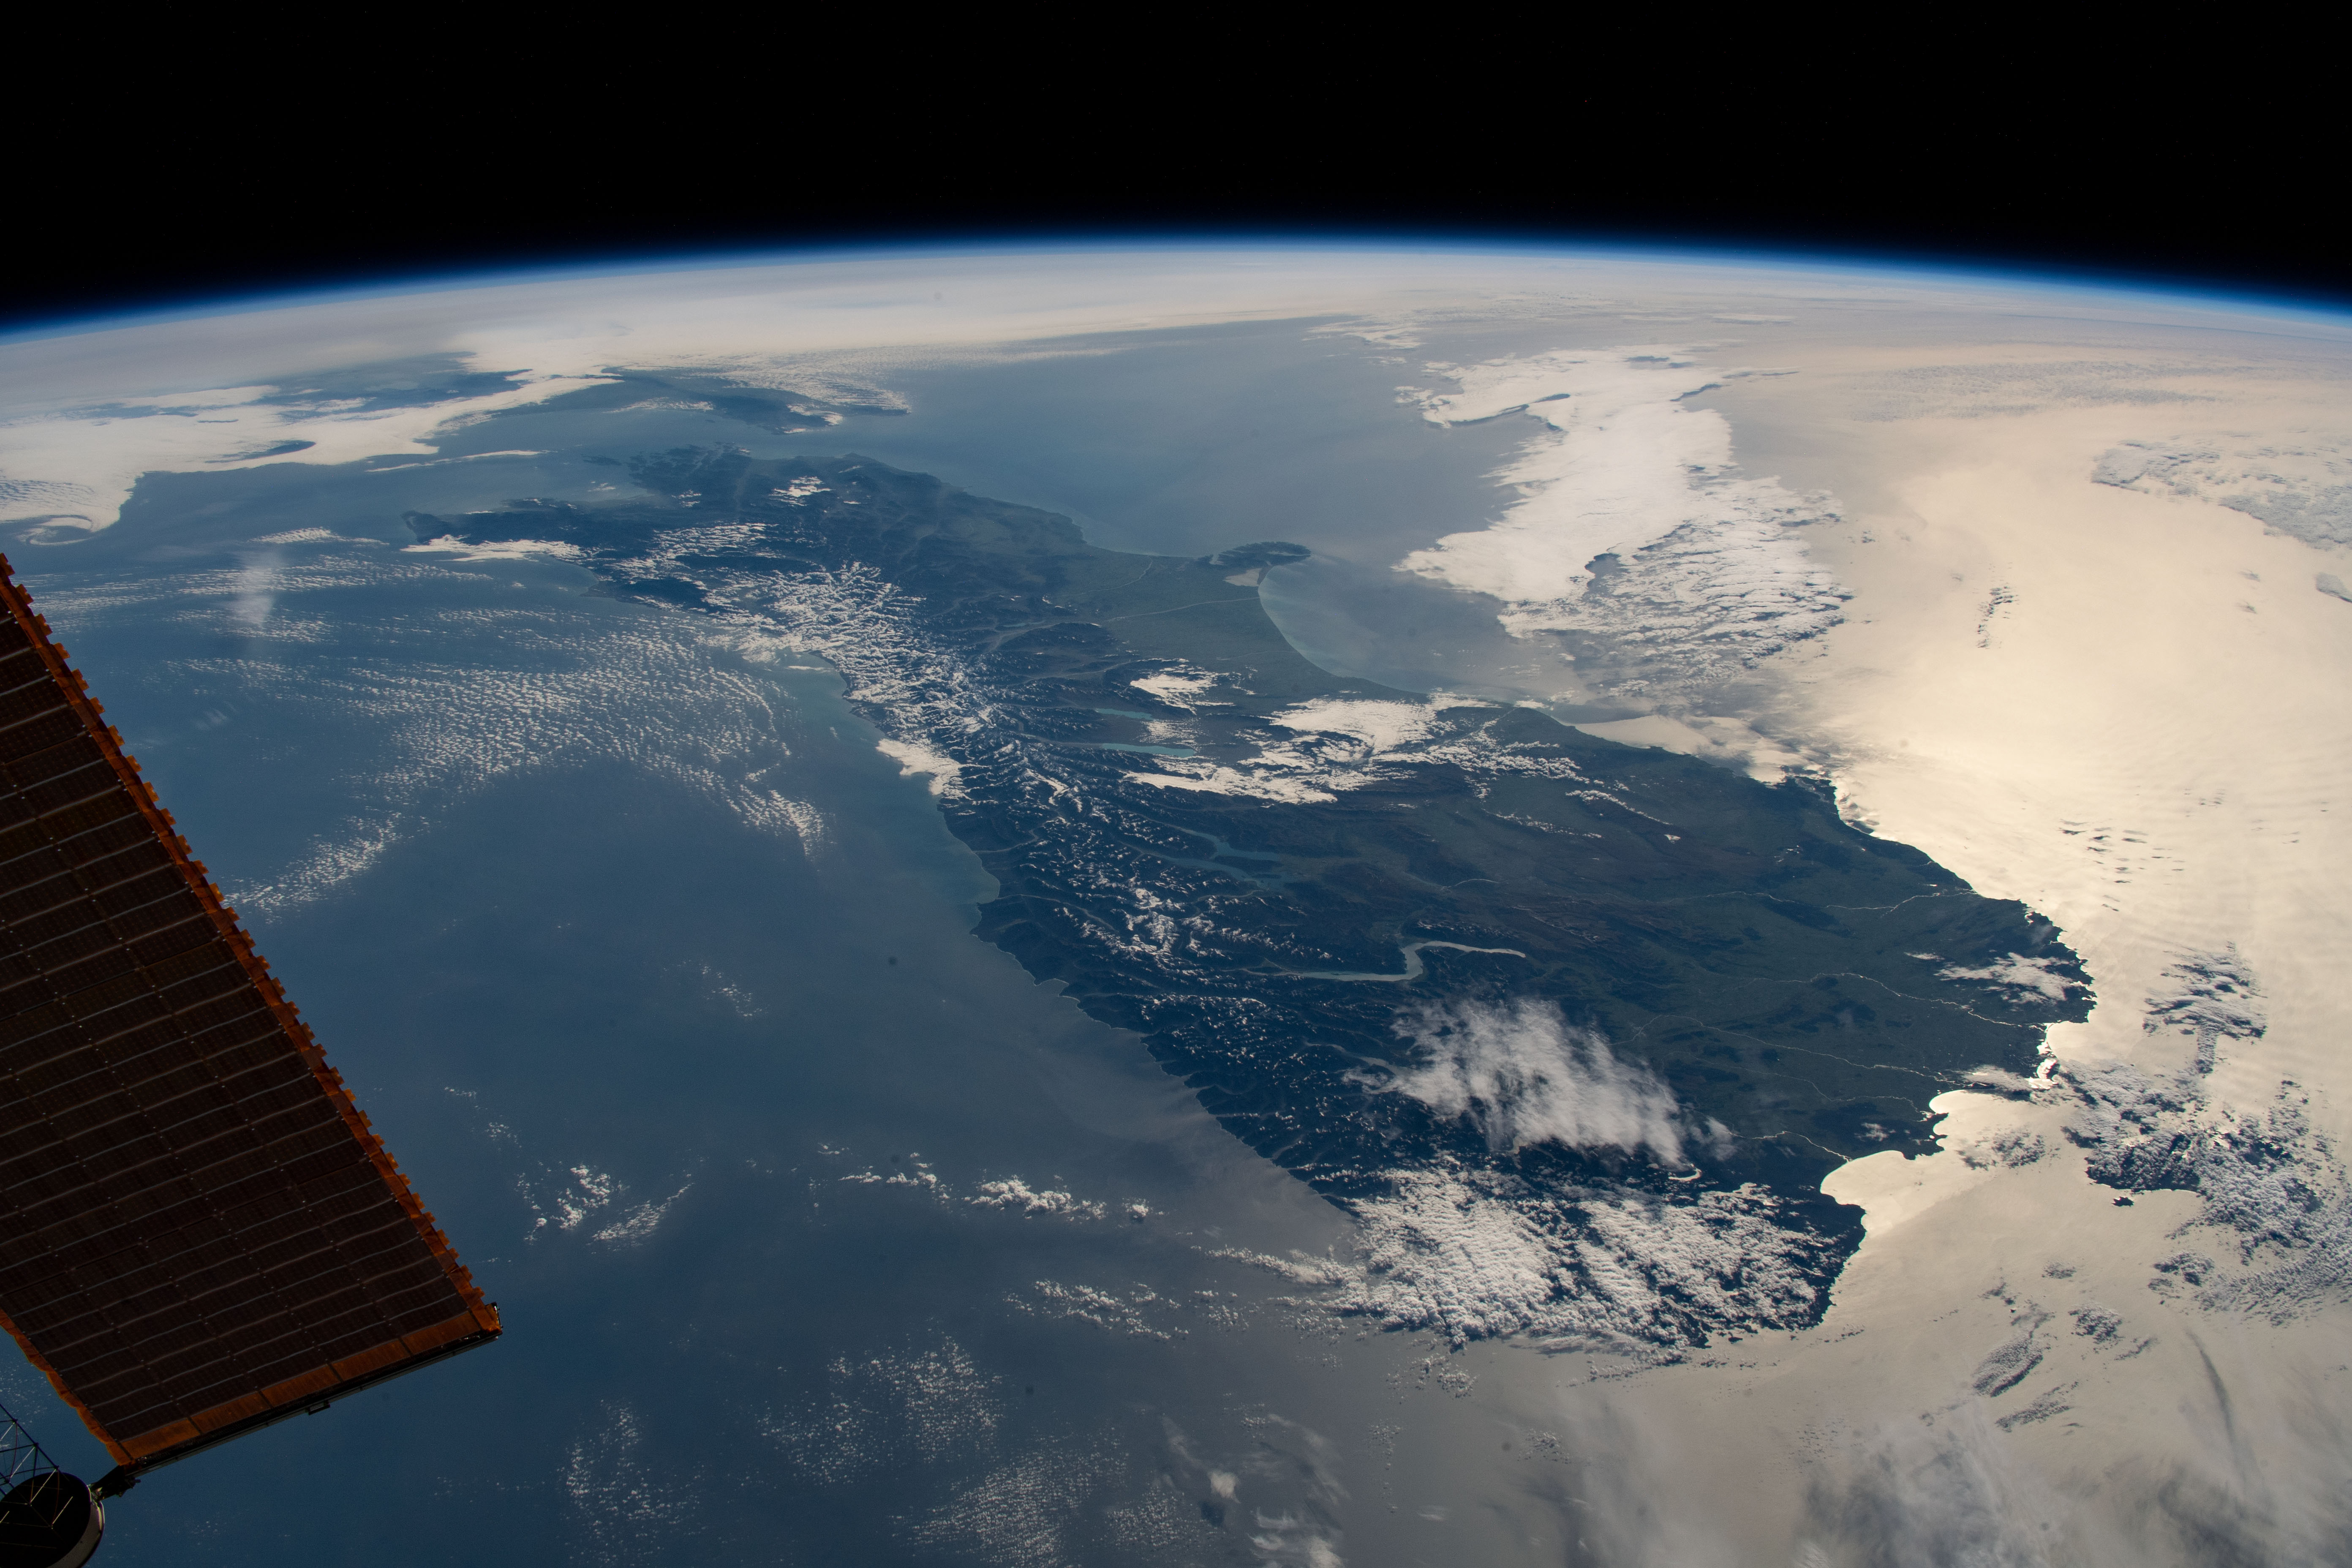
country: NEW ZEALAND-SI
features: SOUTH ISLAND, SOUTHERN ALPS MOUNTAINS, LAKE WAKATIPU
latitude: -44.5
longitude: 170.5
